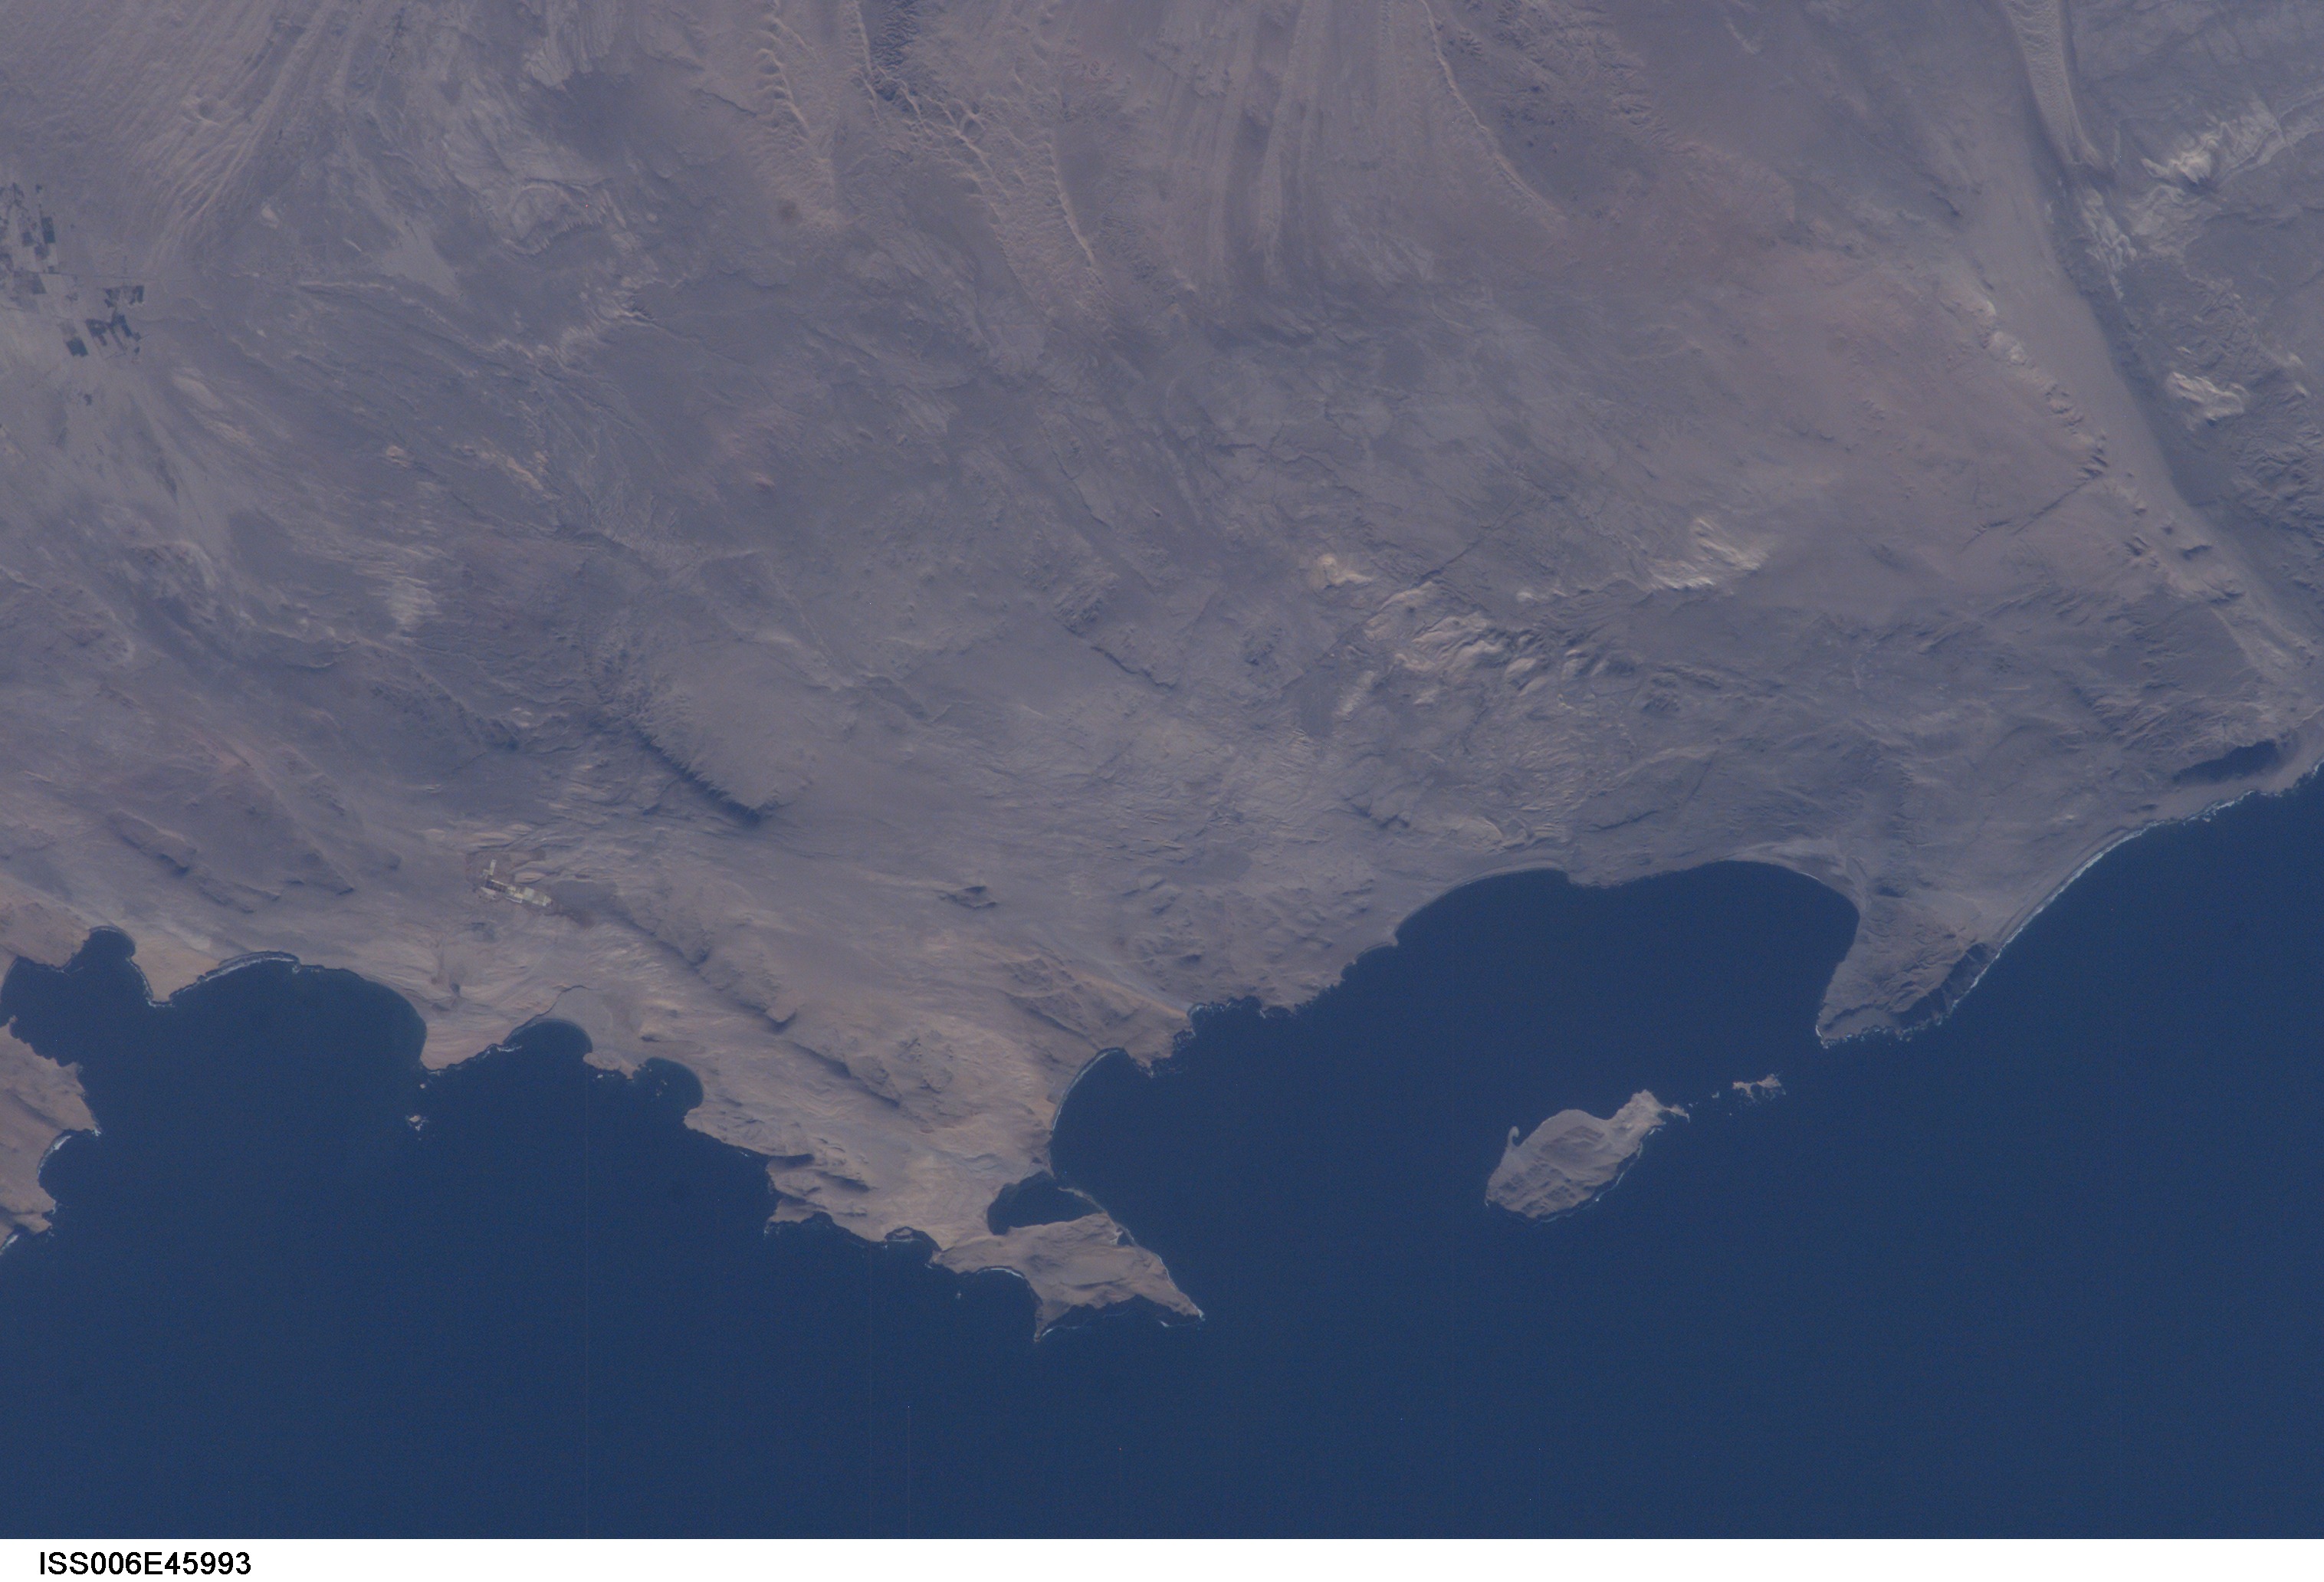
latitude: -14.0
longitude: -76.0
